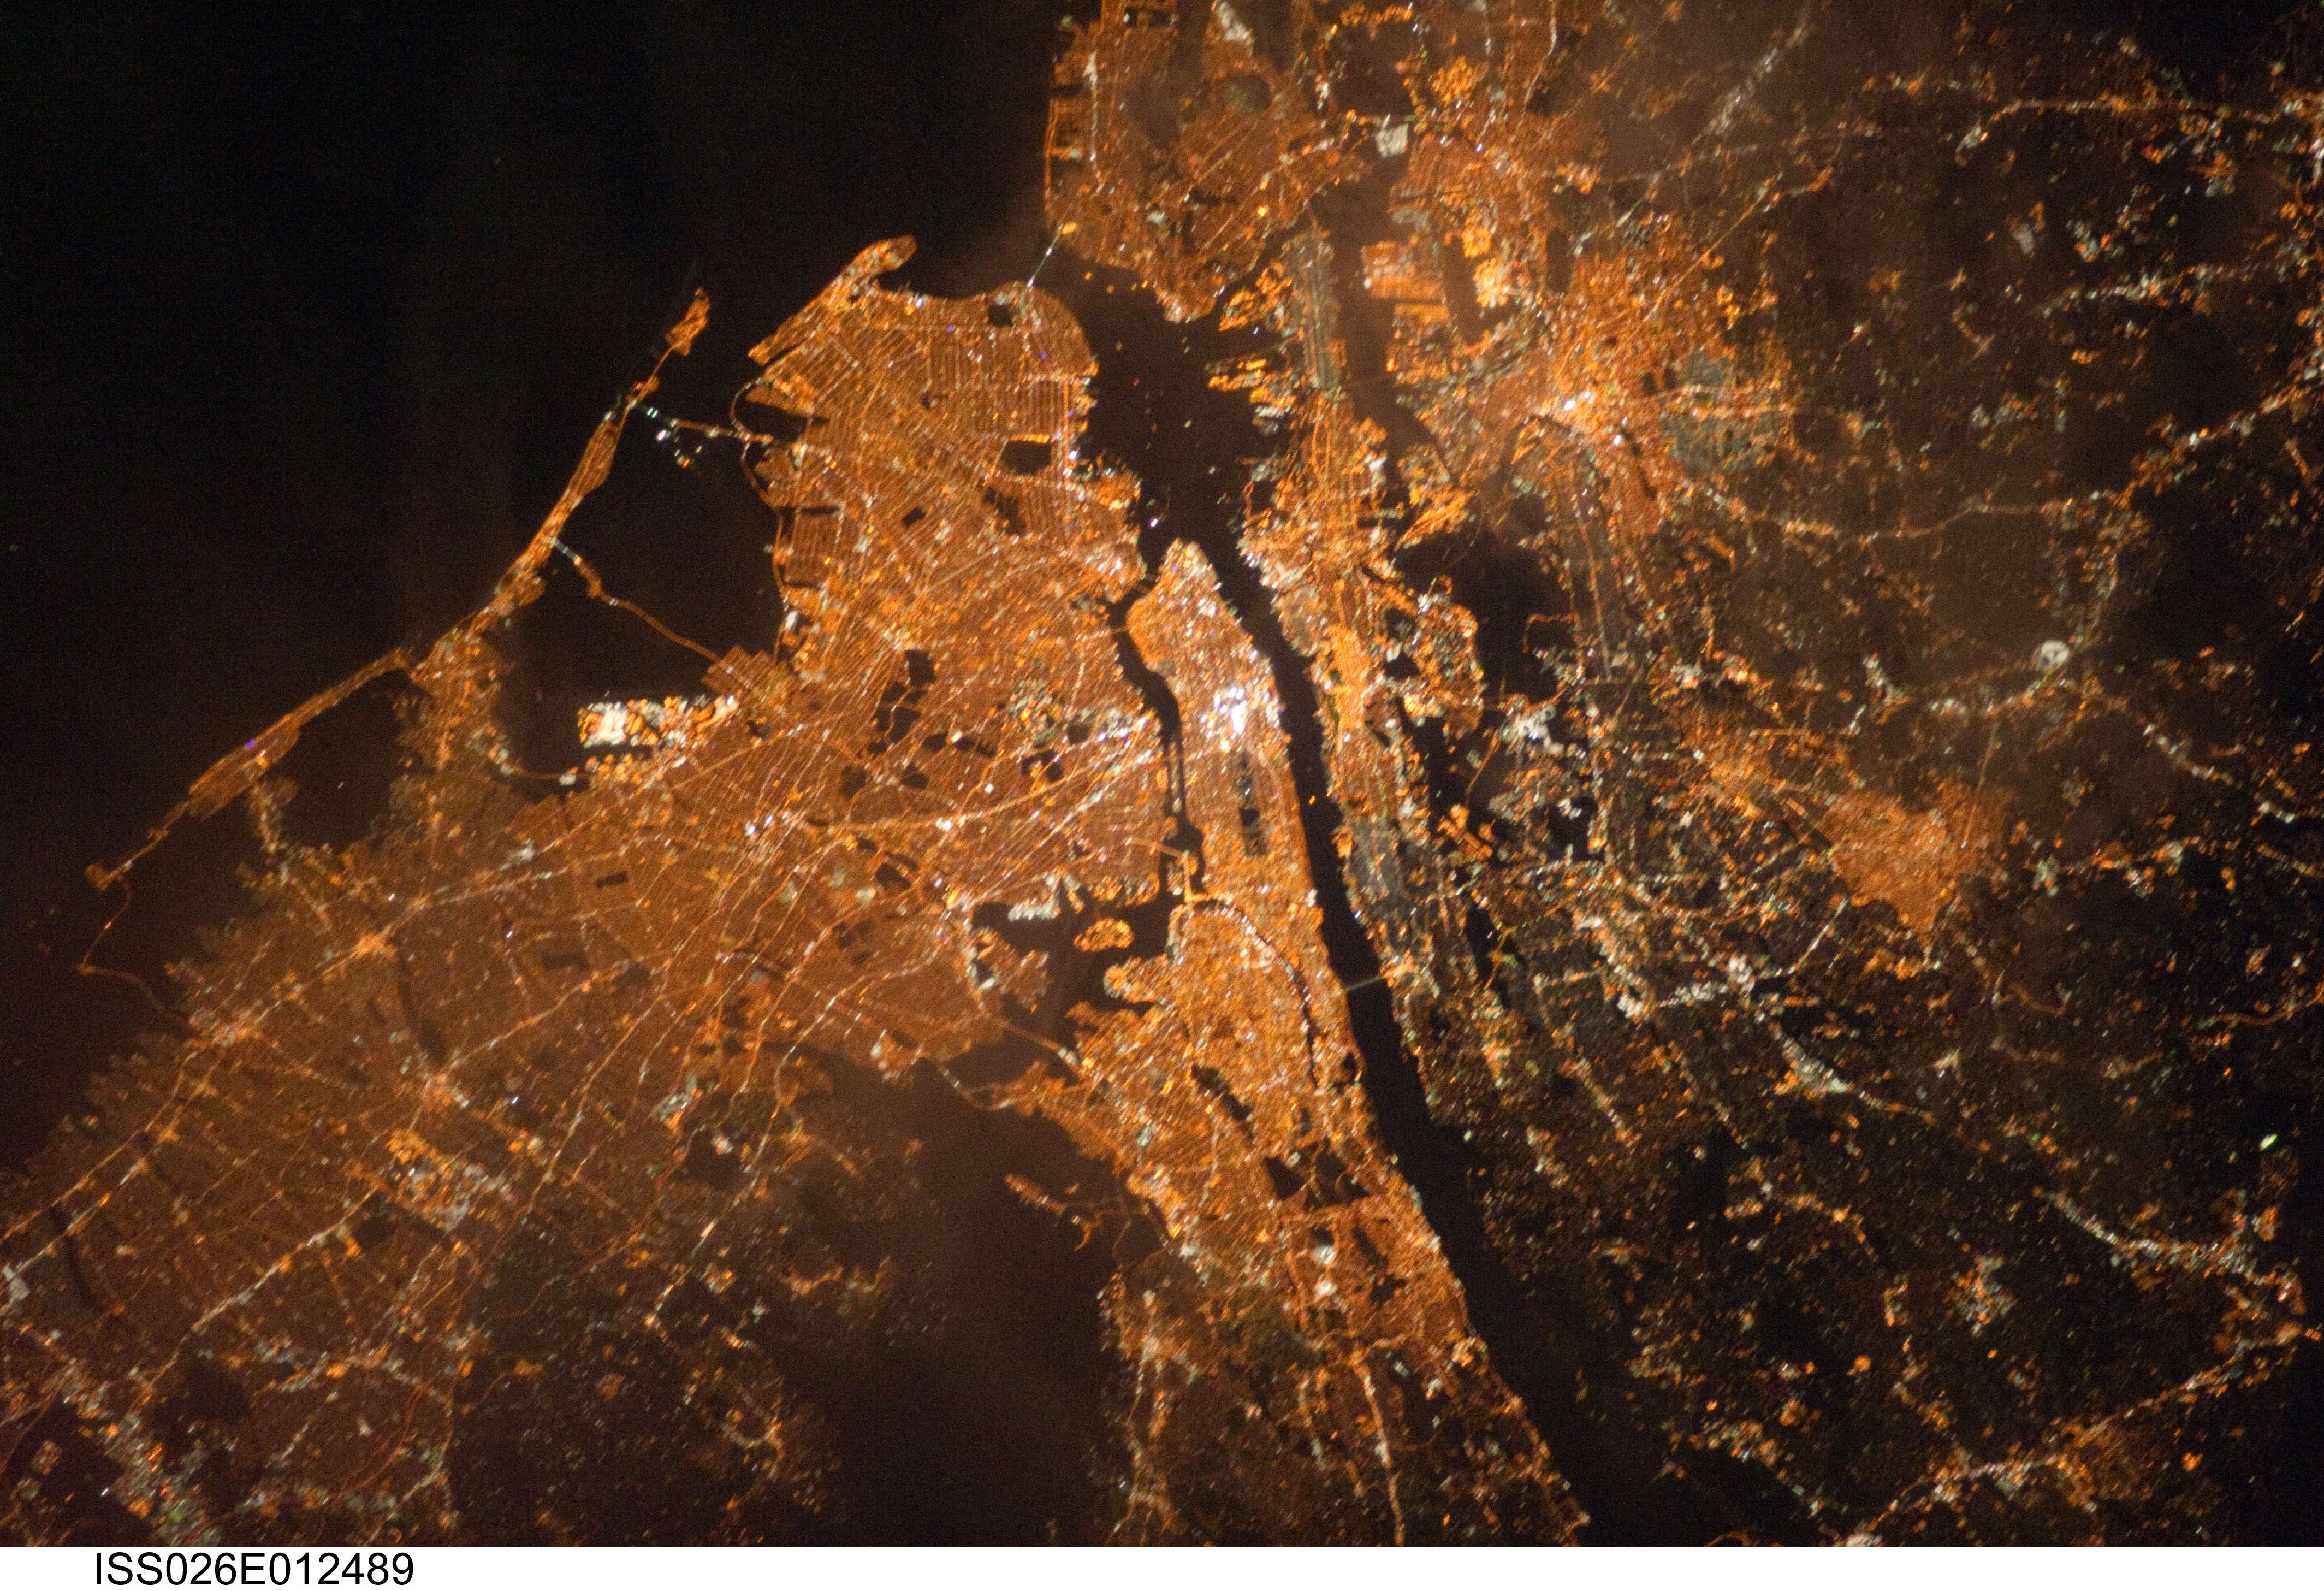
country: USA-NEW YORK
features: NEW YORK CITY, NEWARK AT NIGHT
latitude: 40.8
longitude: -73.9
